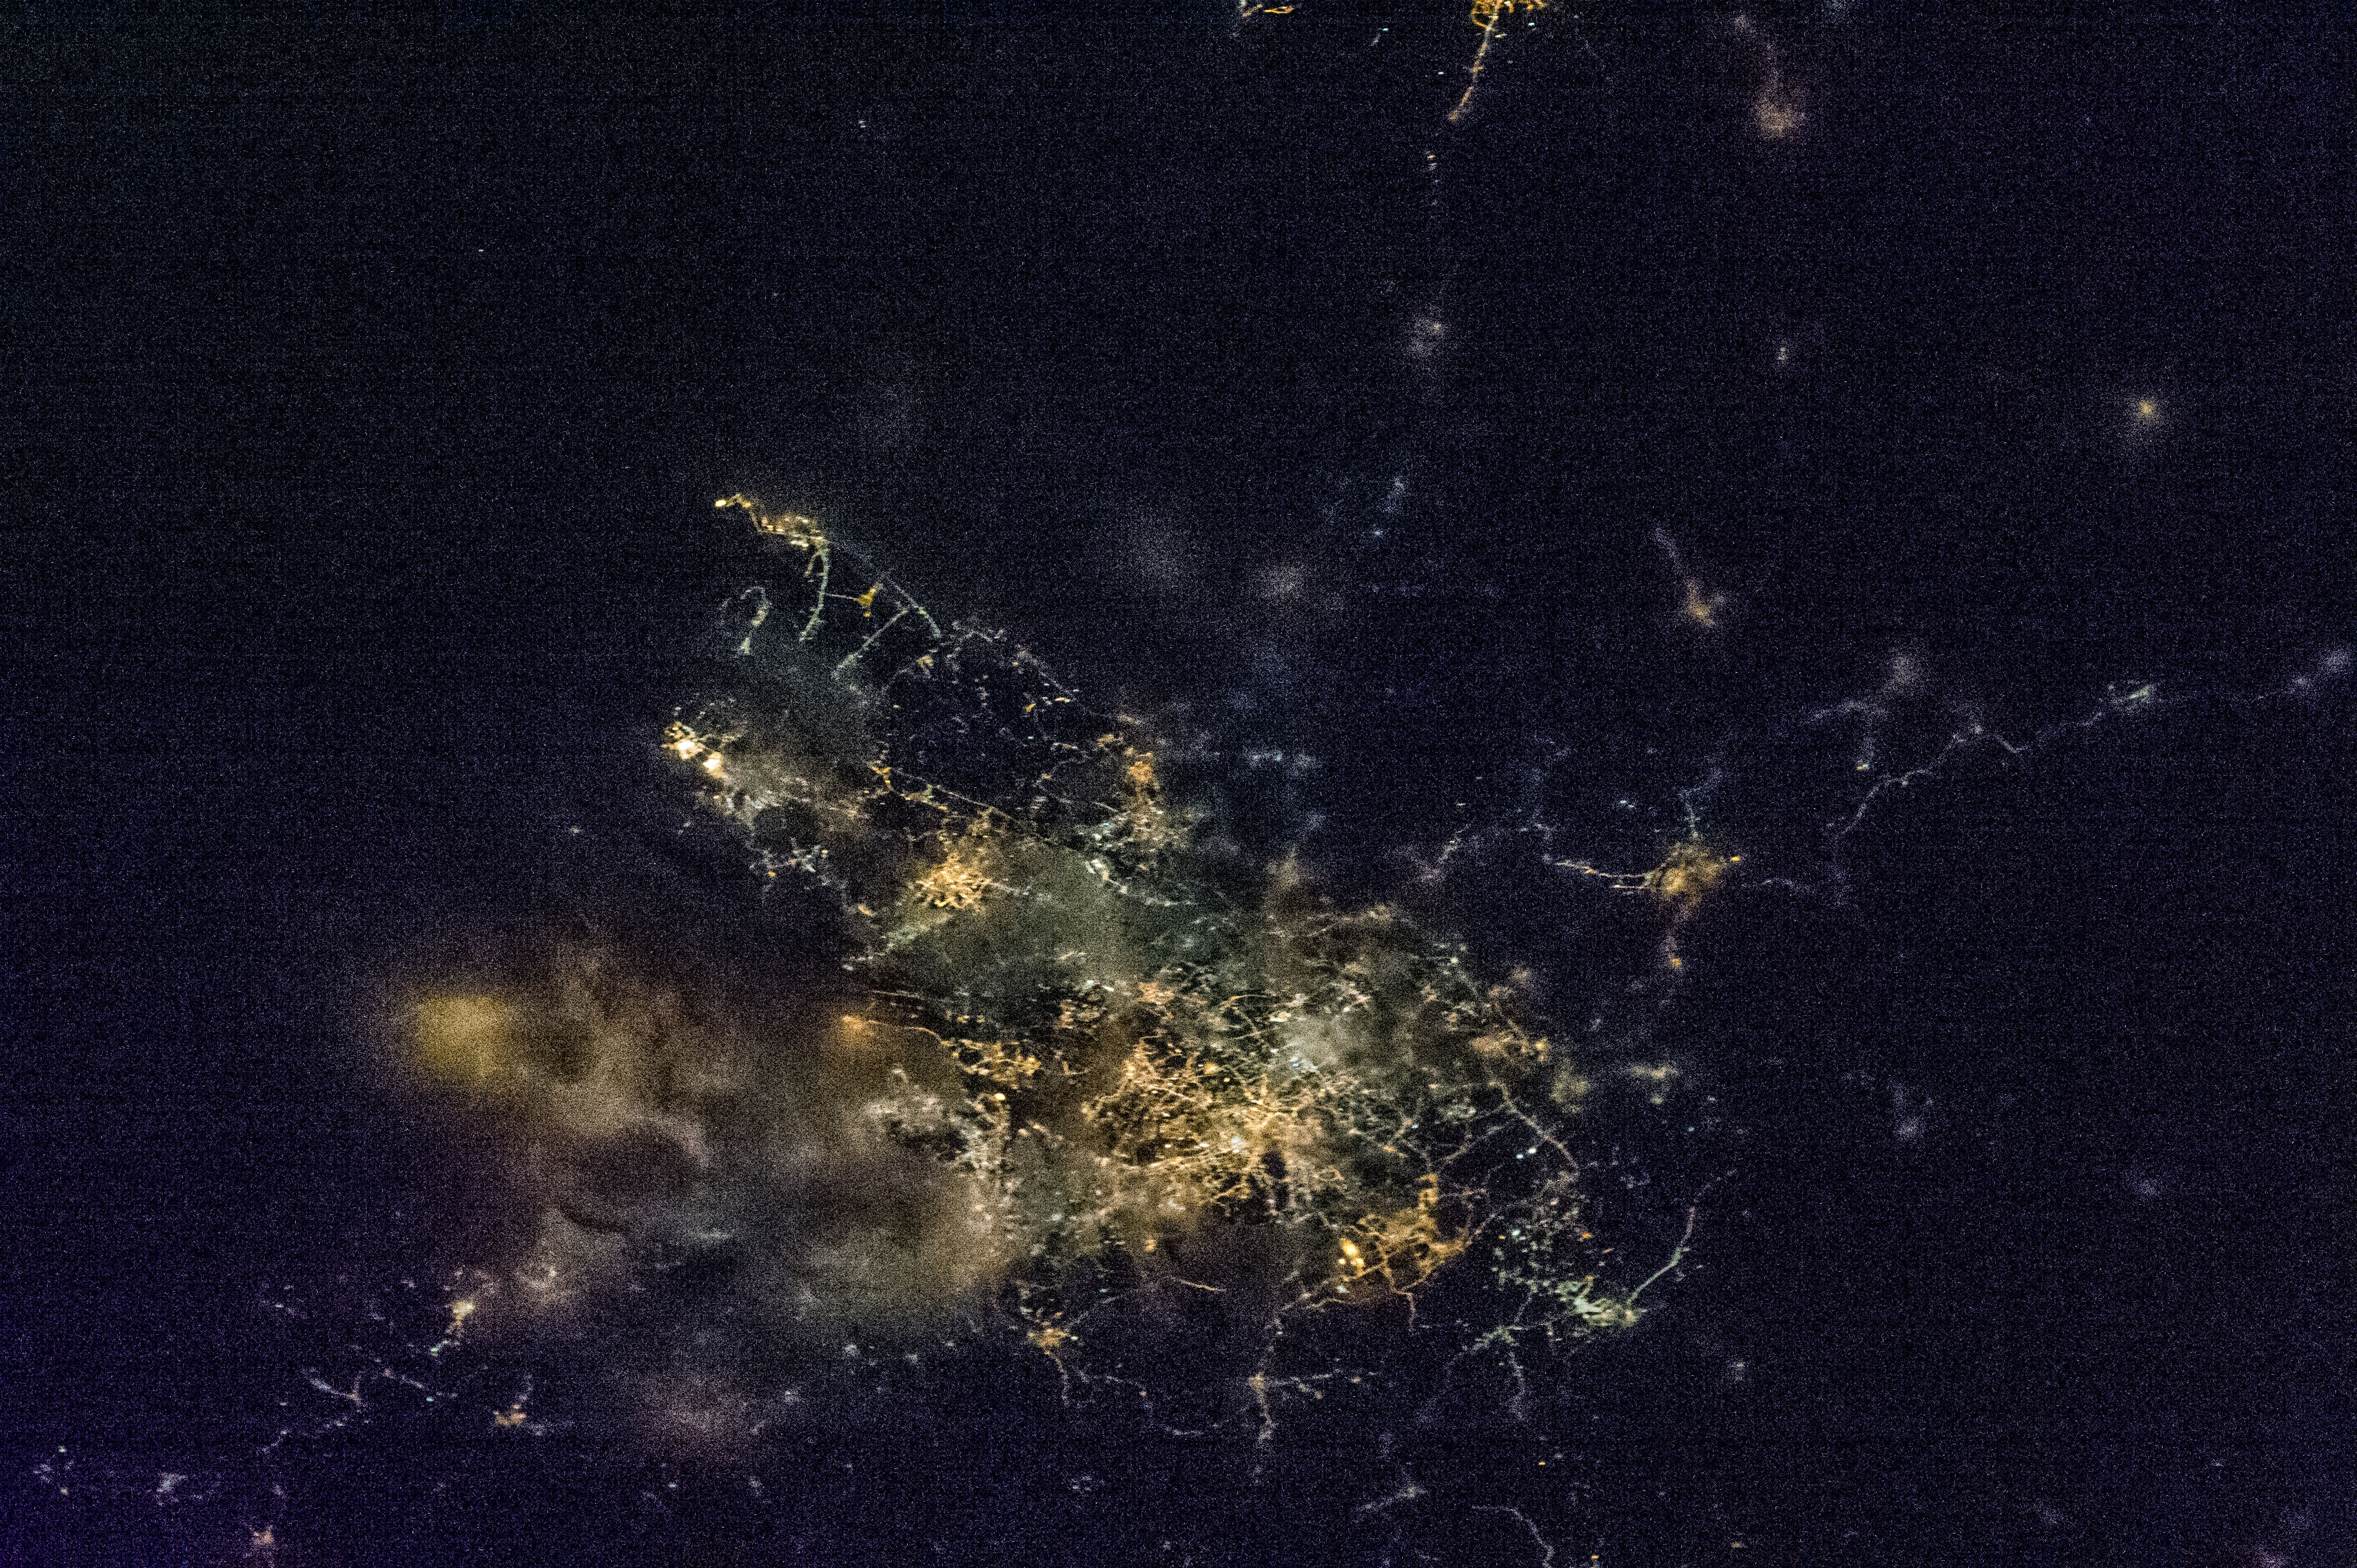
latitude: 22.6
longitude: 113.2
